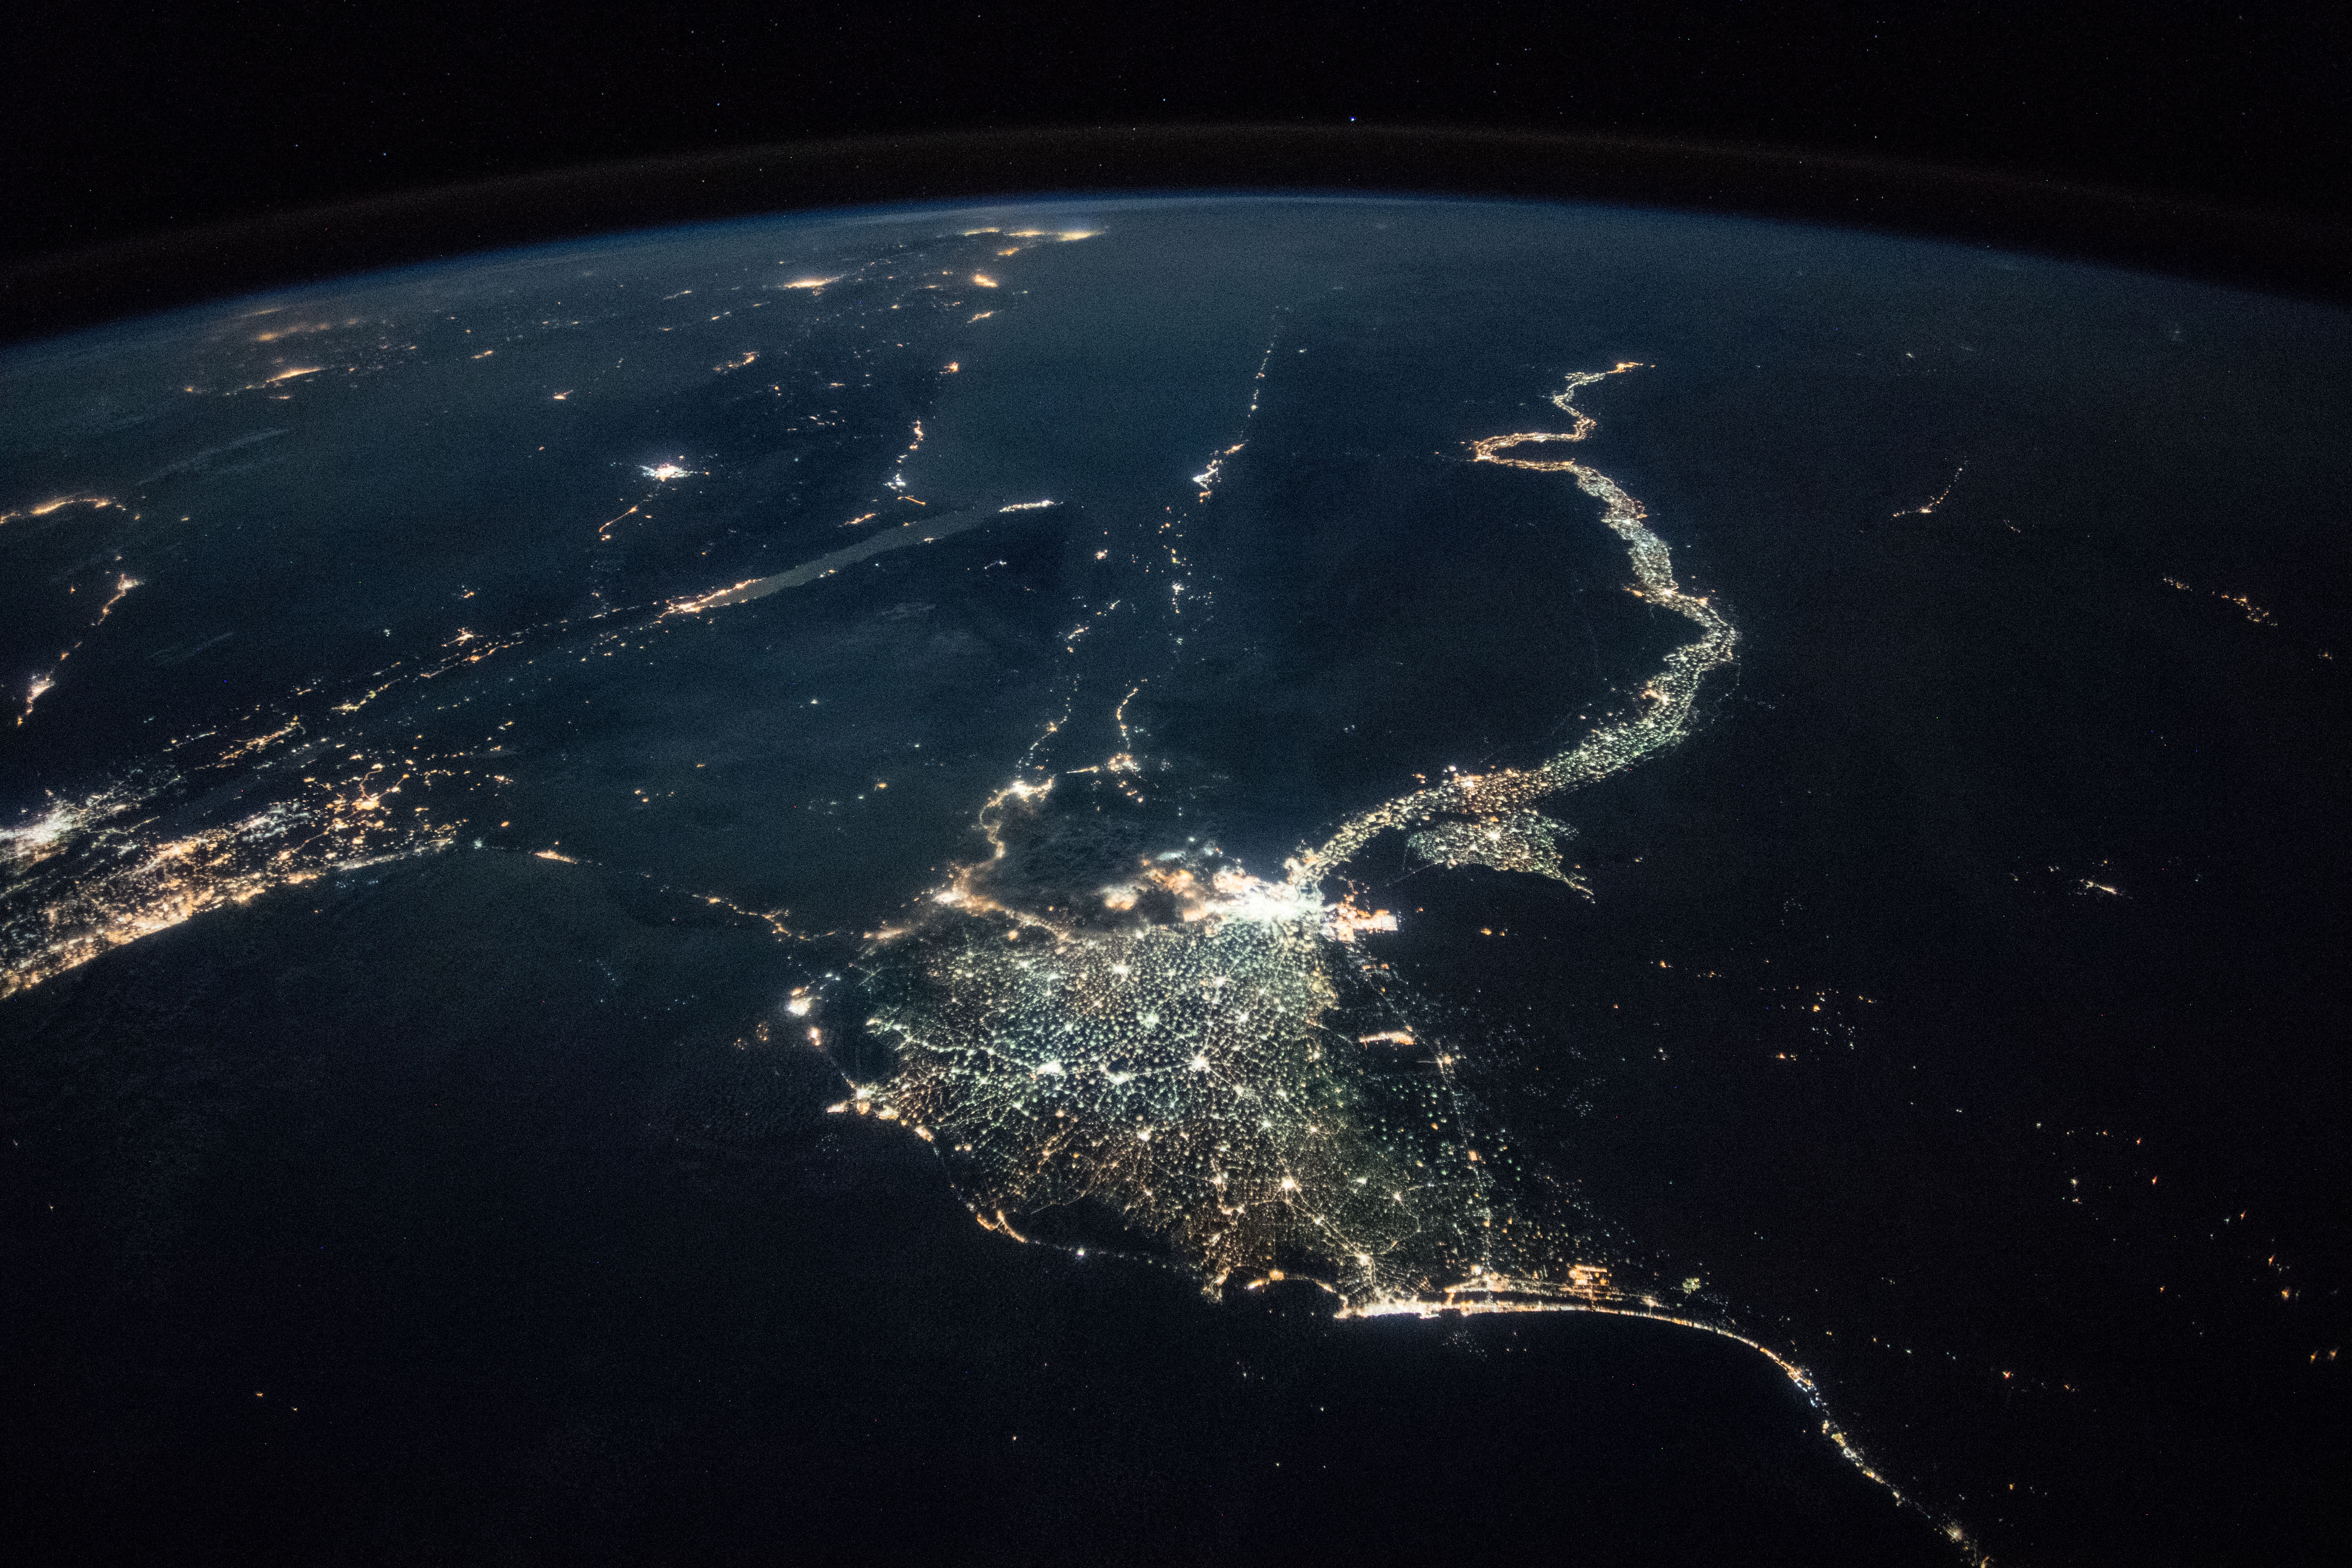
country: EGYPT
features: CAIRO CITY, GULF OF SUEZ, GULF OF AQABA, NEGEV DESERT, SUEZ CITY, ISMAILIA CITY, PORT SAID CITY, NILE DELTA, FAIYUM CITY, WESTERN DESERT, NIGHT, EARTH LIMB
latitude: 29.7
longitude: 32.2
